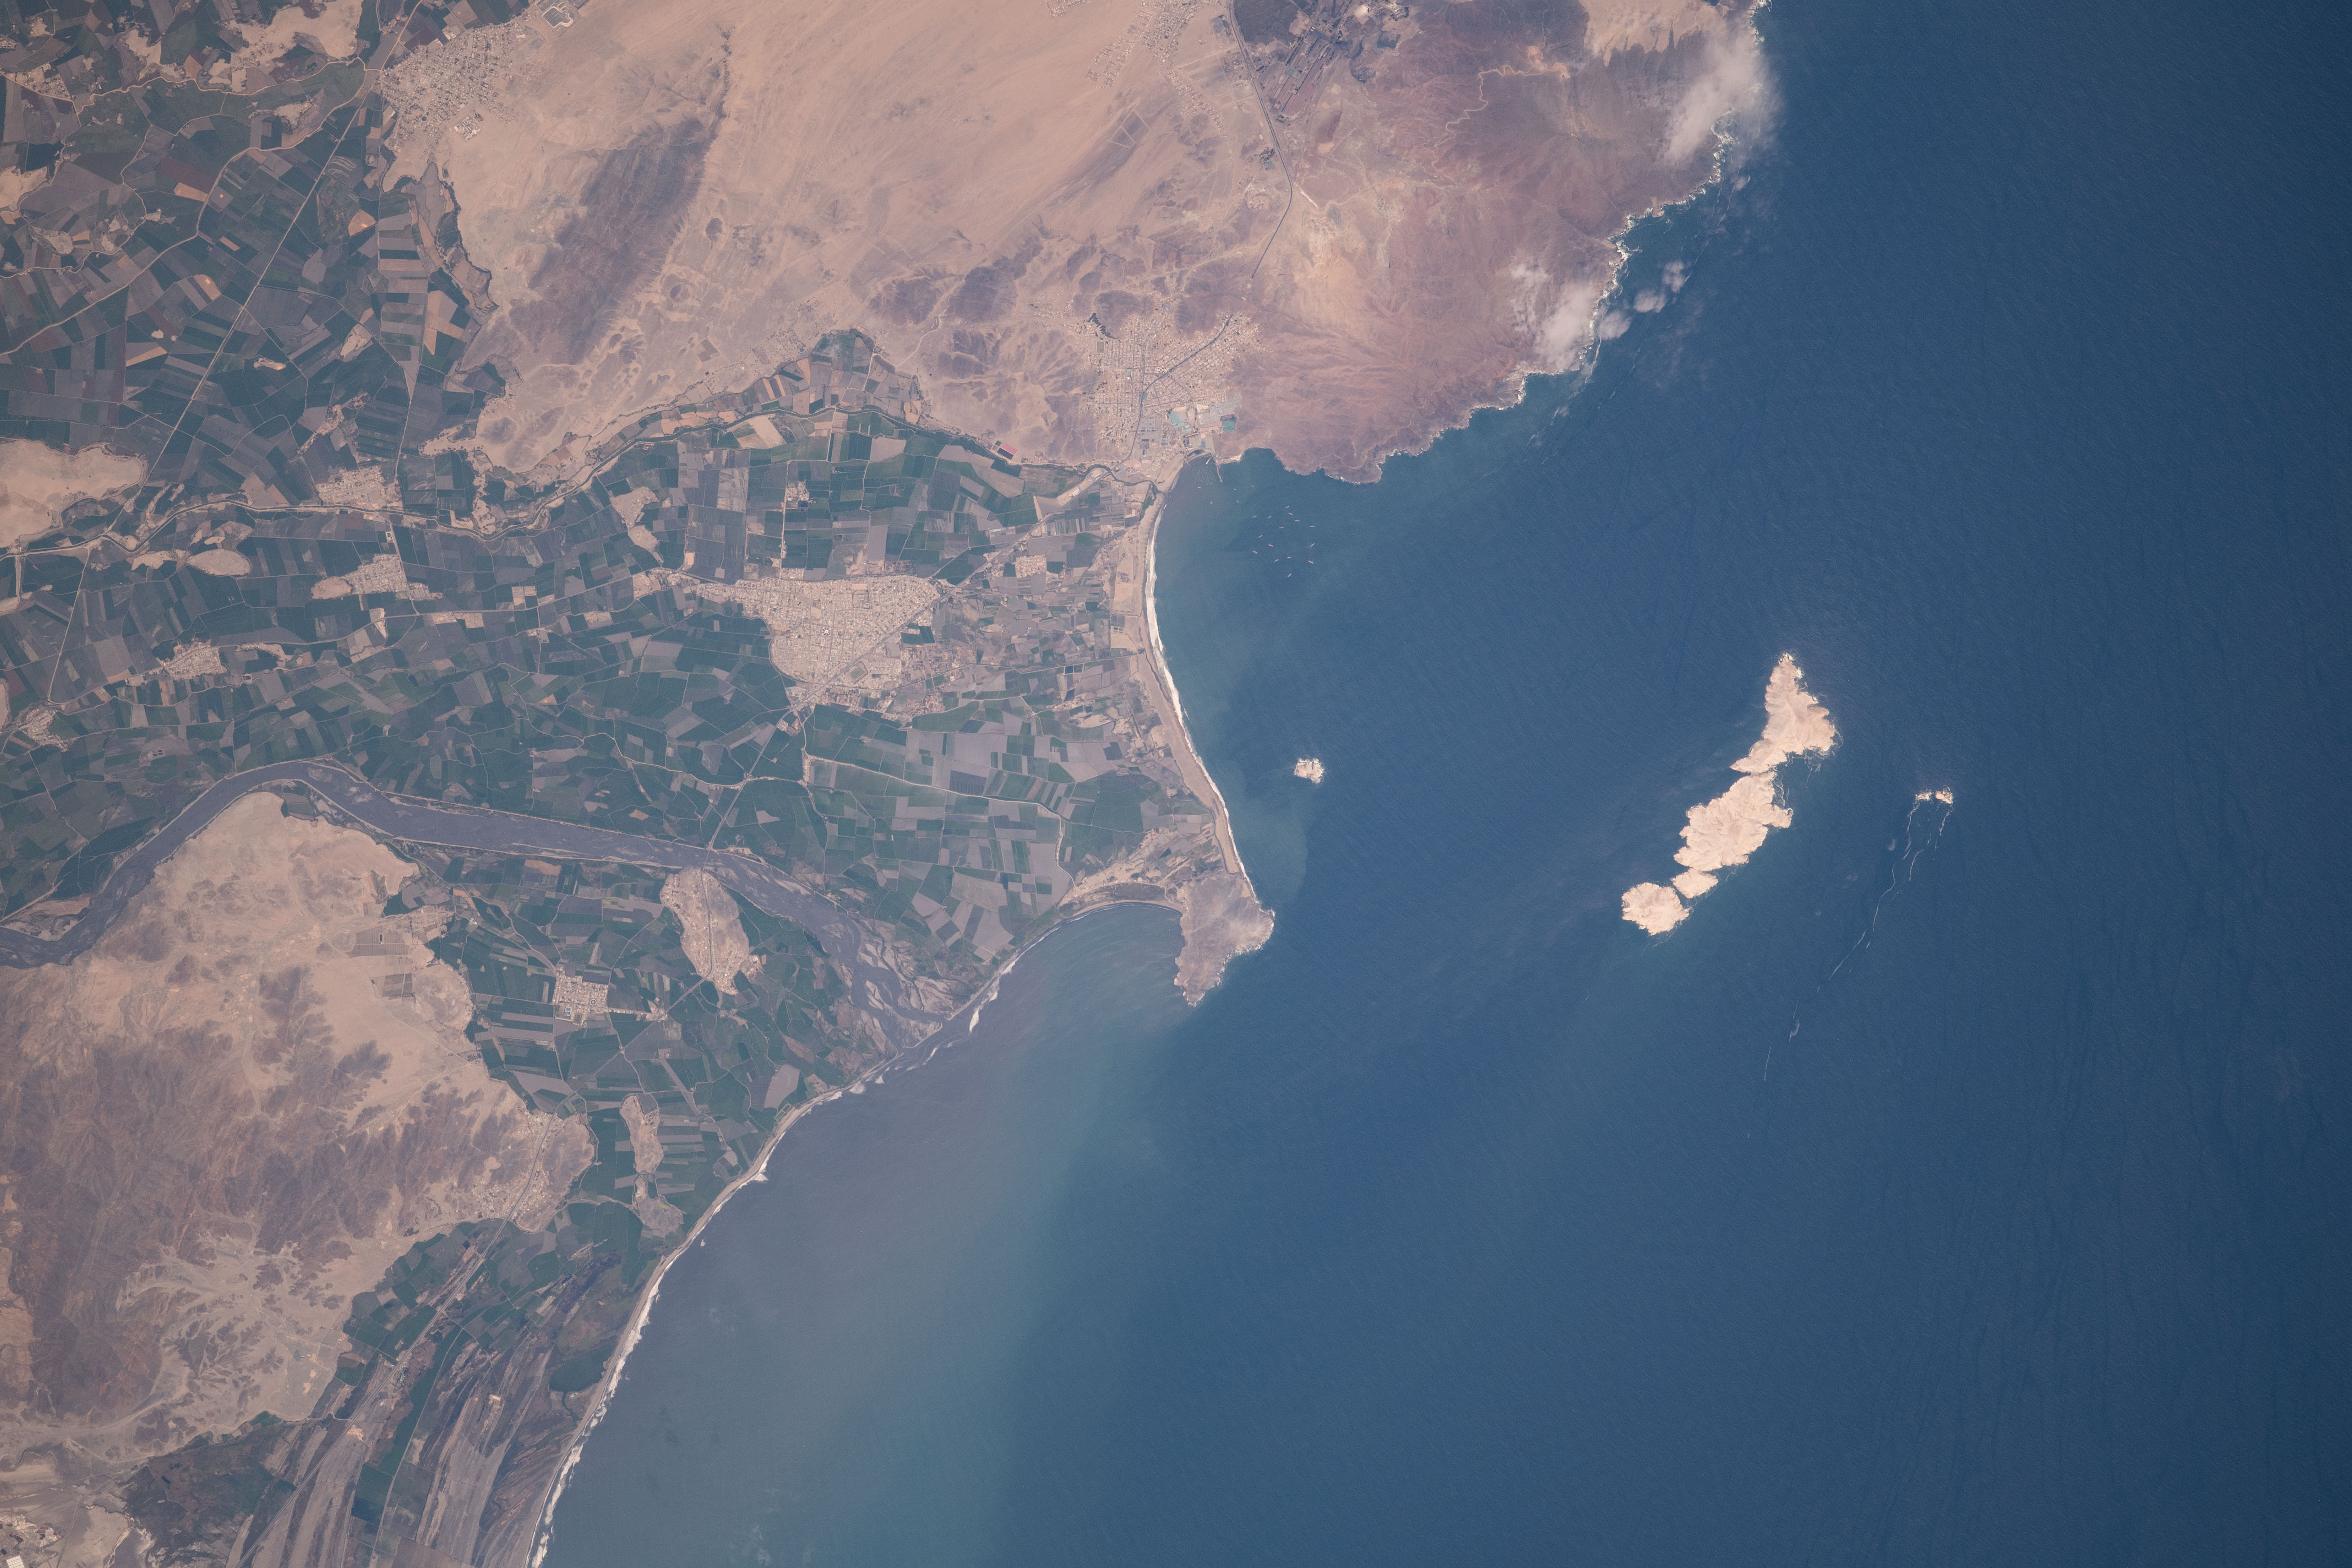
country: PERU
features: COASTLINE, PUERTO SANTA
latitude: -9.0
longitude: -78.6
